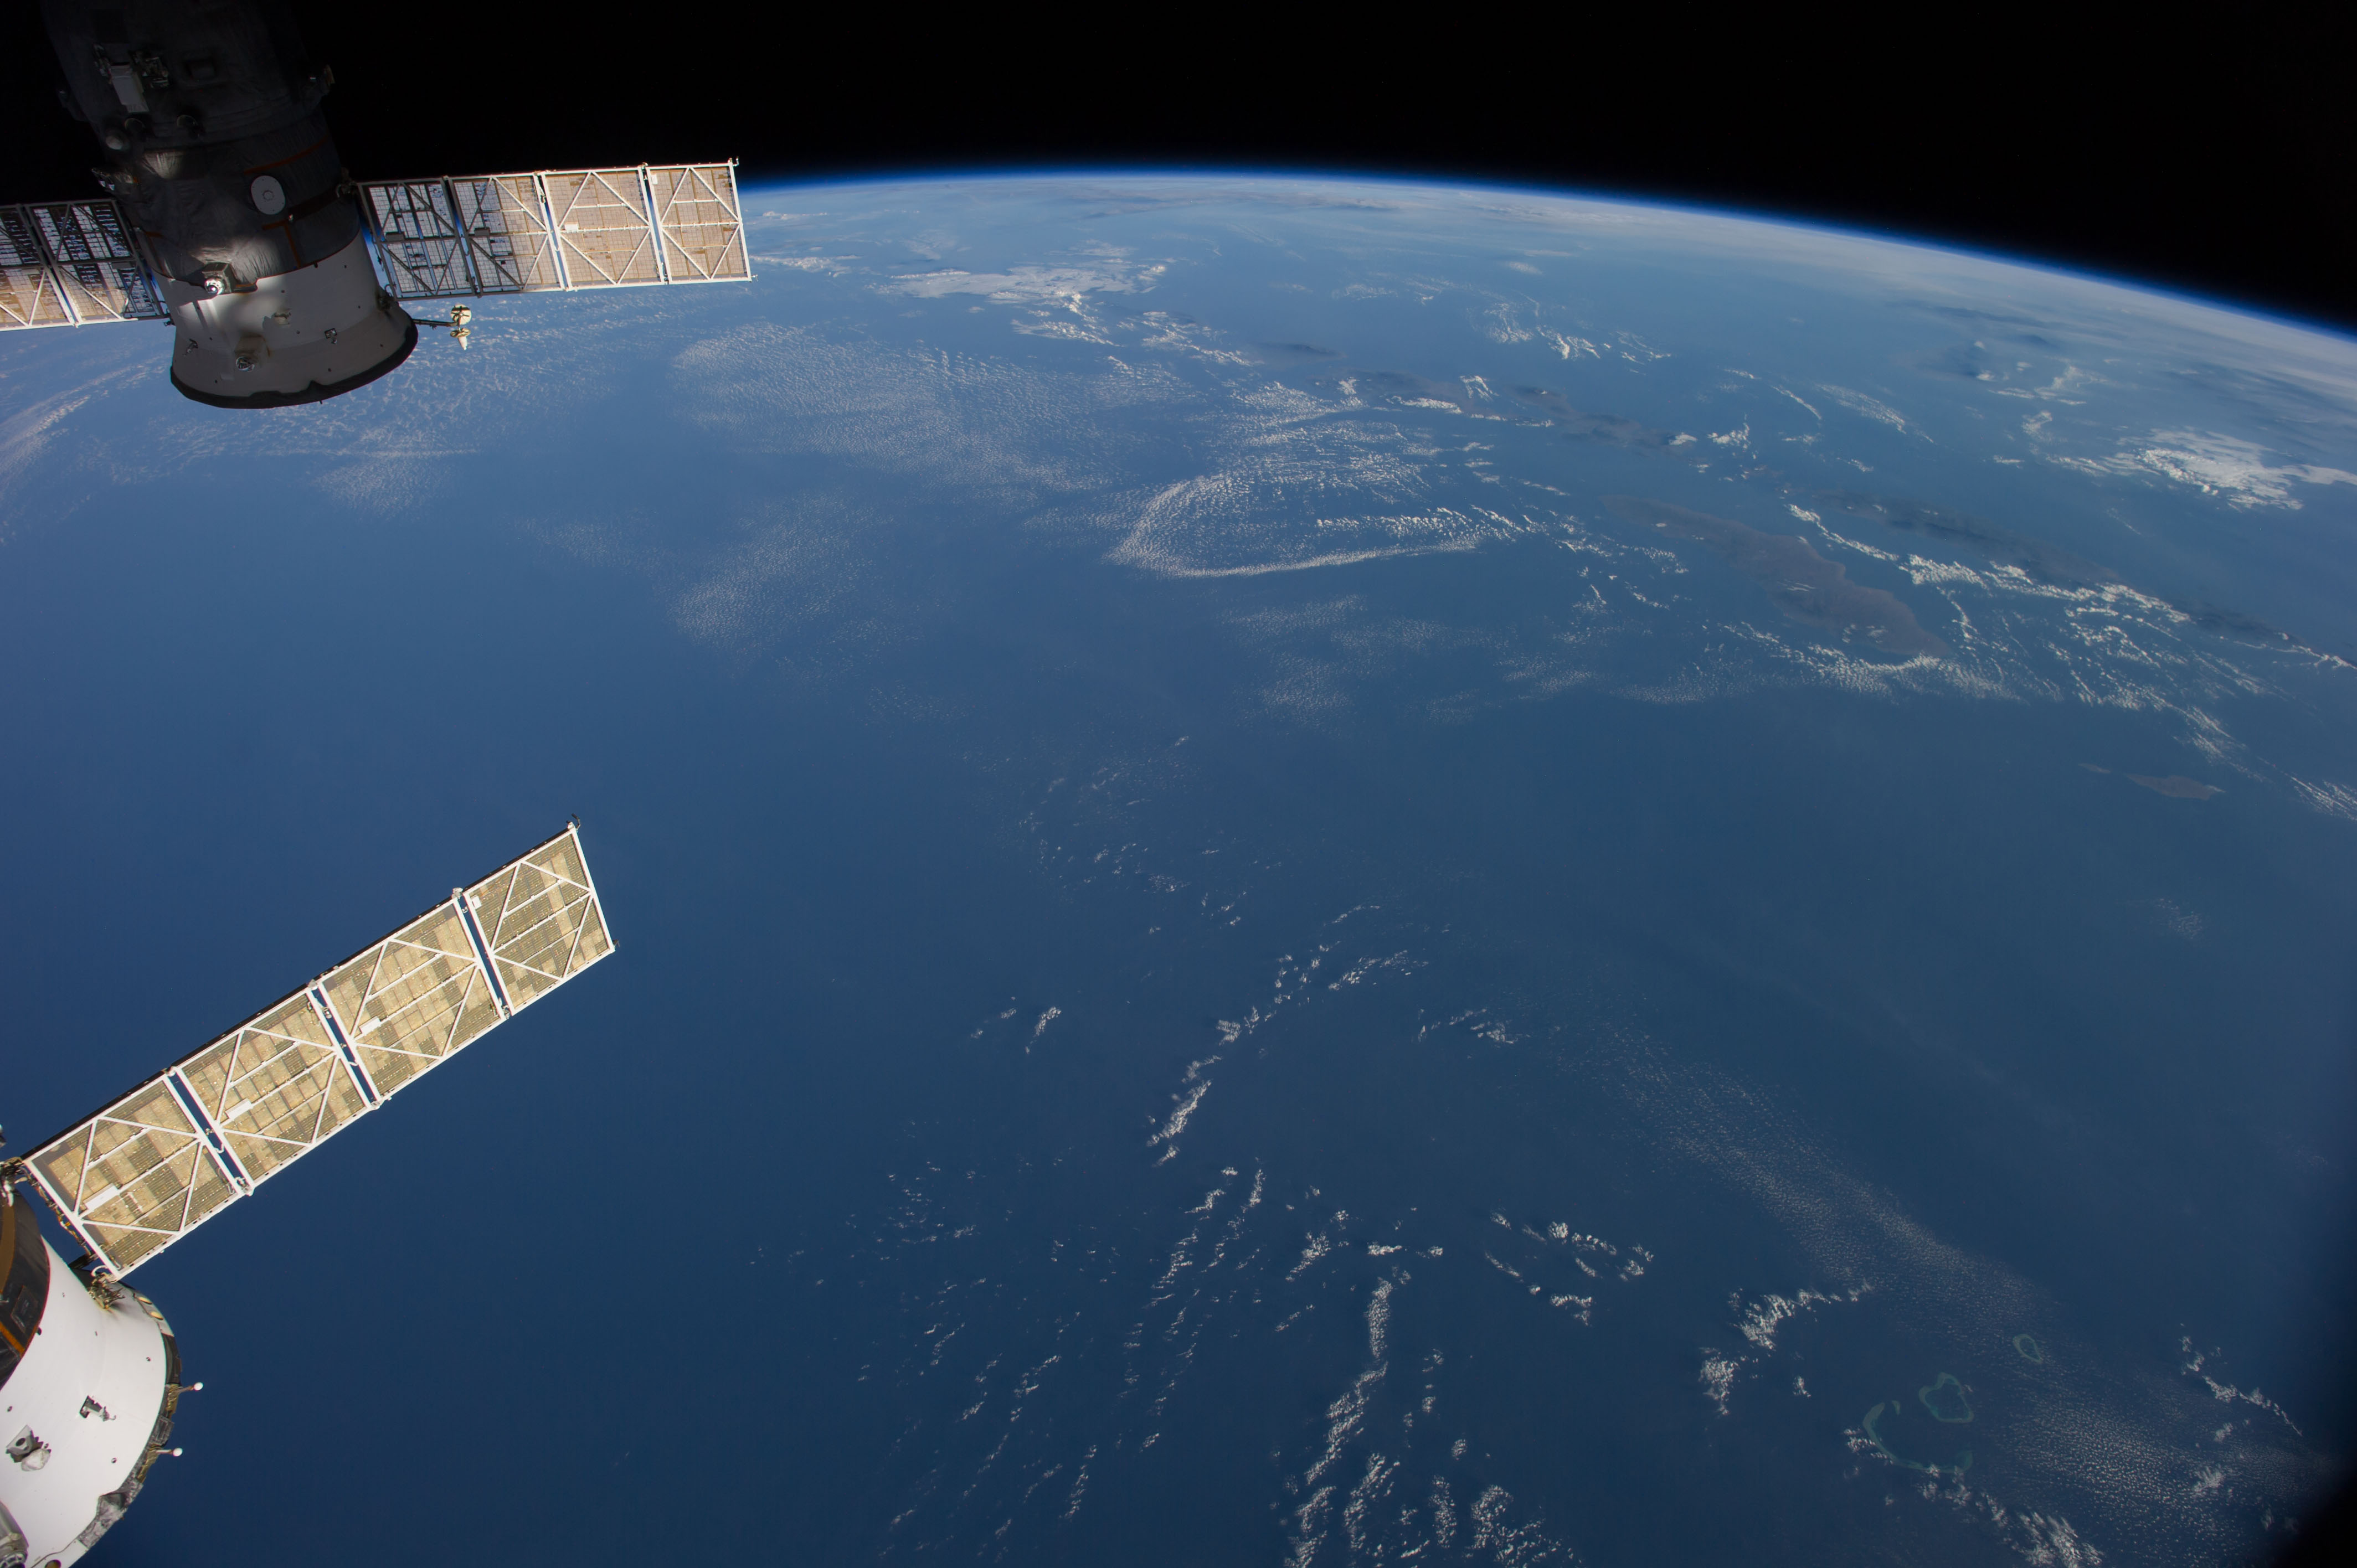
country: AUSTRALIA-WA
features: INDIAN O., JAVA S., BALI S., FLORES S., SAVU S., W. NUSA TENGGARA, E. NUSA TENGGARA, ATMOSPHERIC LIMB
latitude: -12.5
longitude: 117.5
